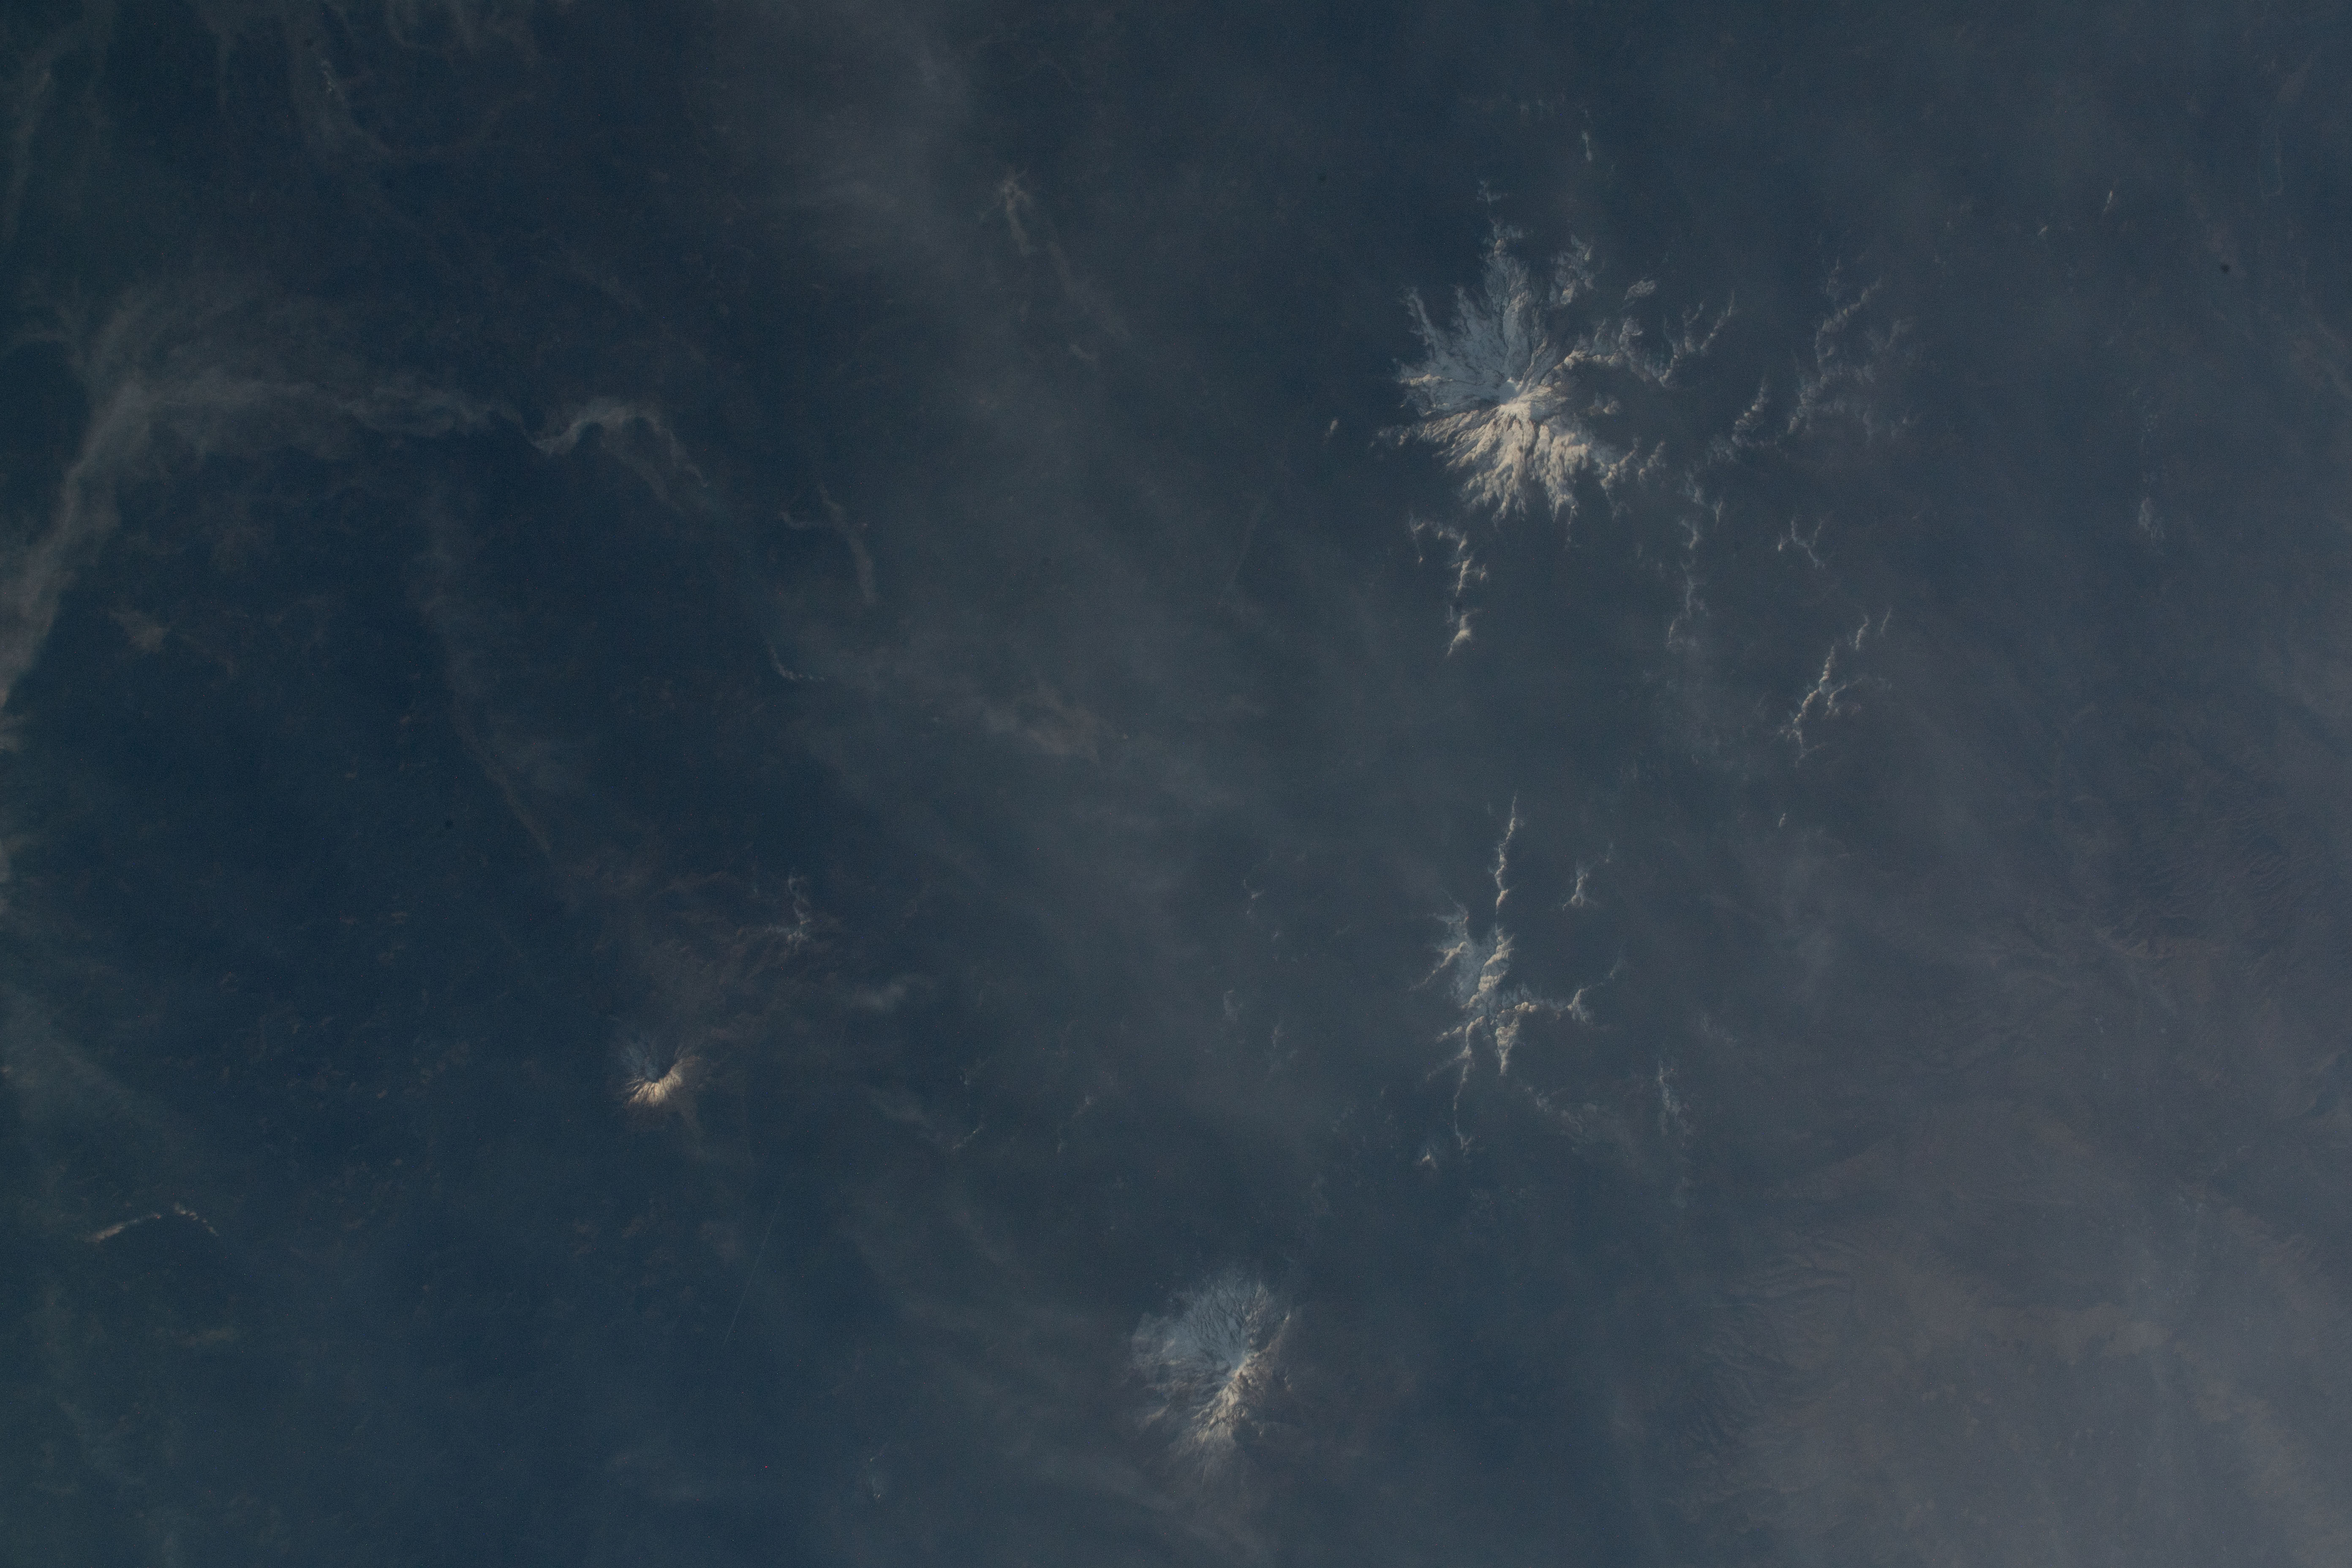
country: USA-WASHINGTON
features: MOUNT RAINIER, GILBERT PEAK, MOUNT ADAMS
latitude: 46.6
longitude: -121.7
